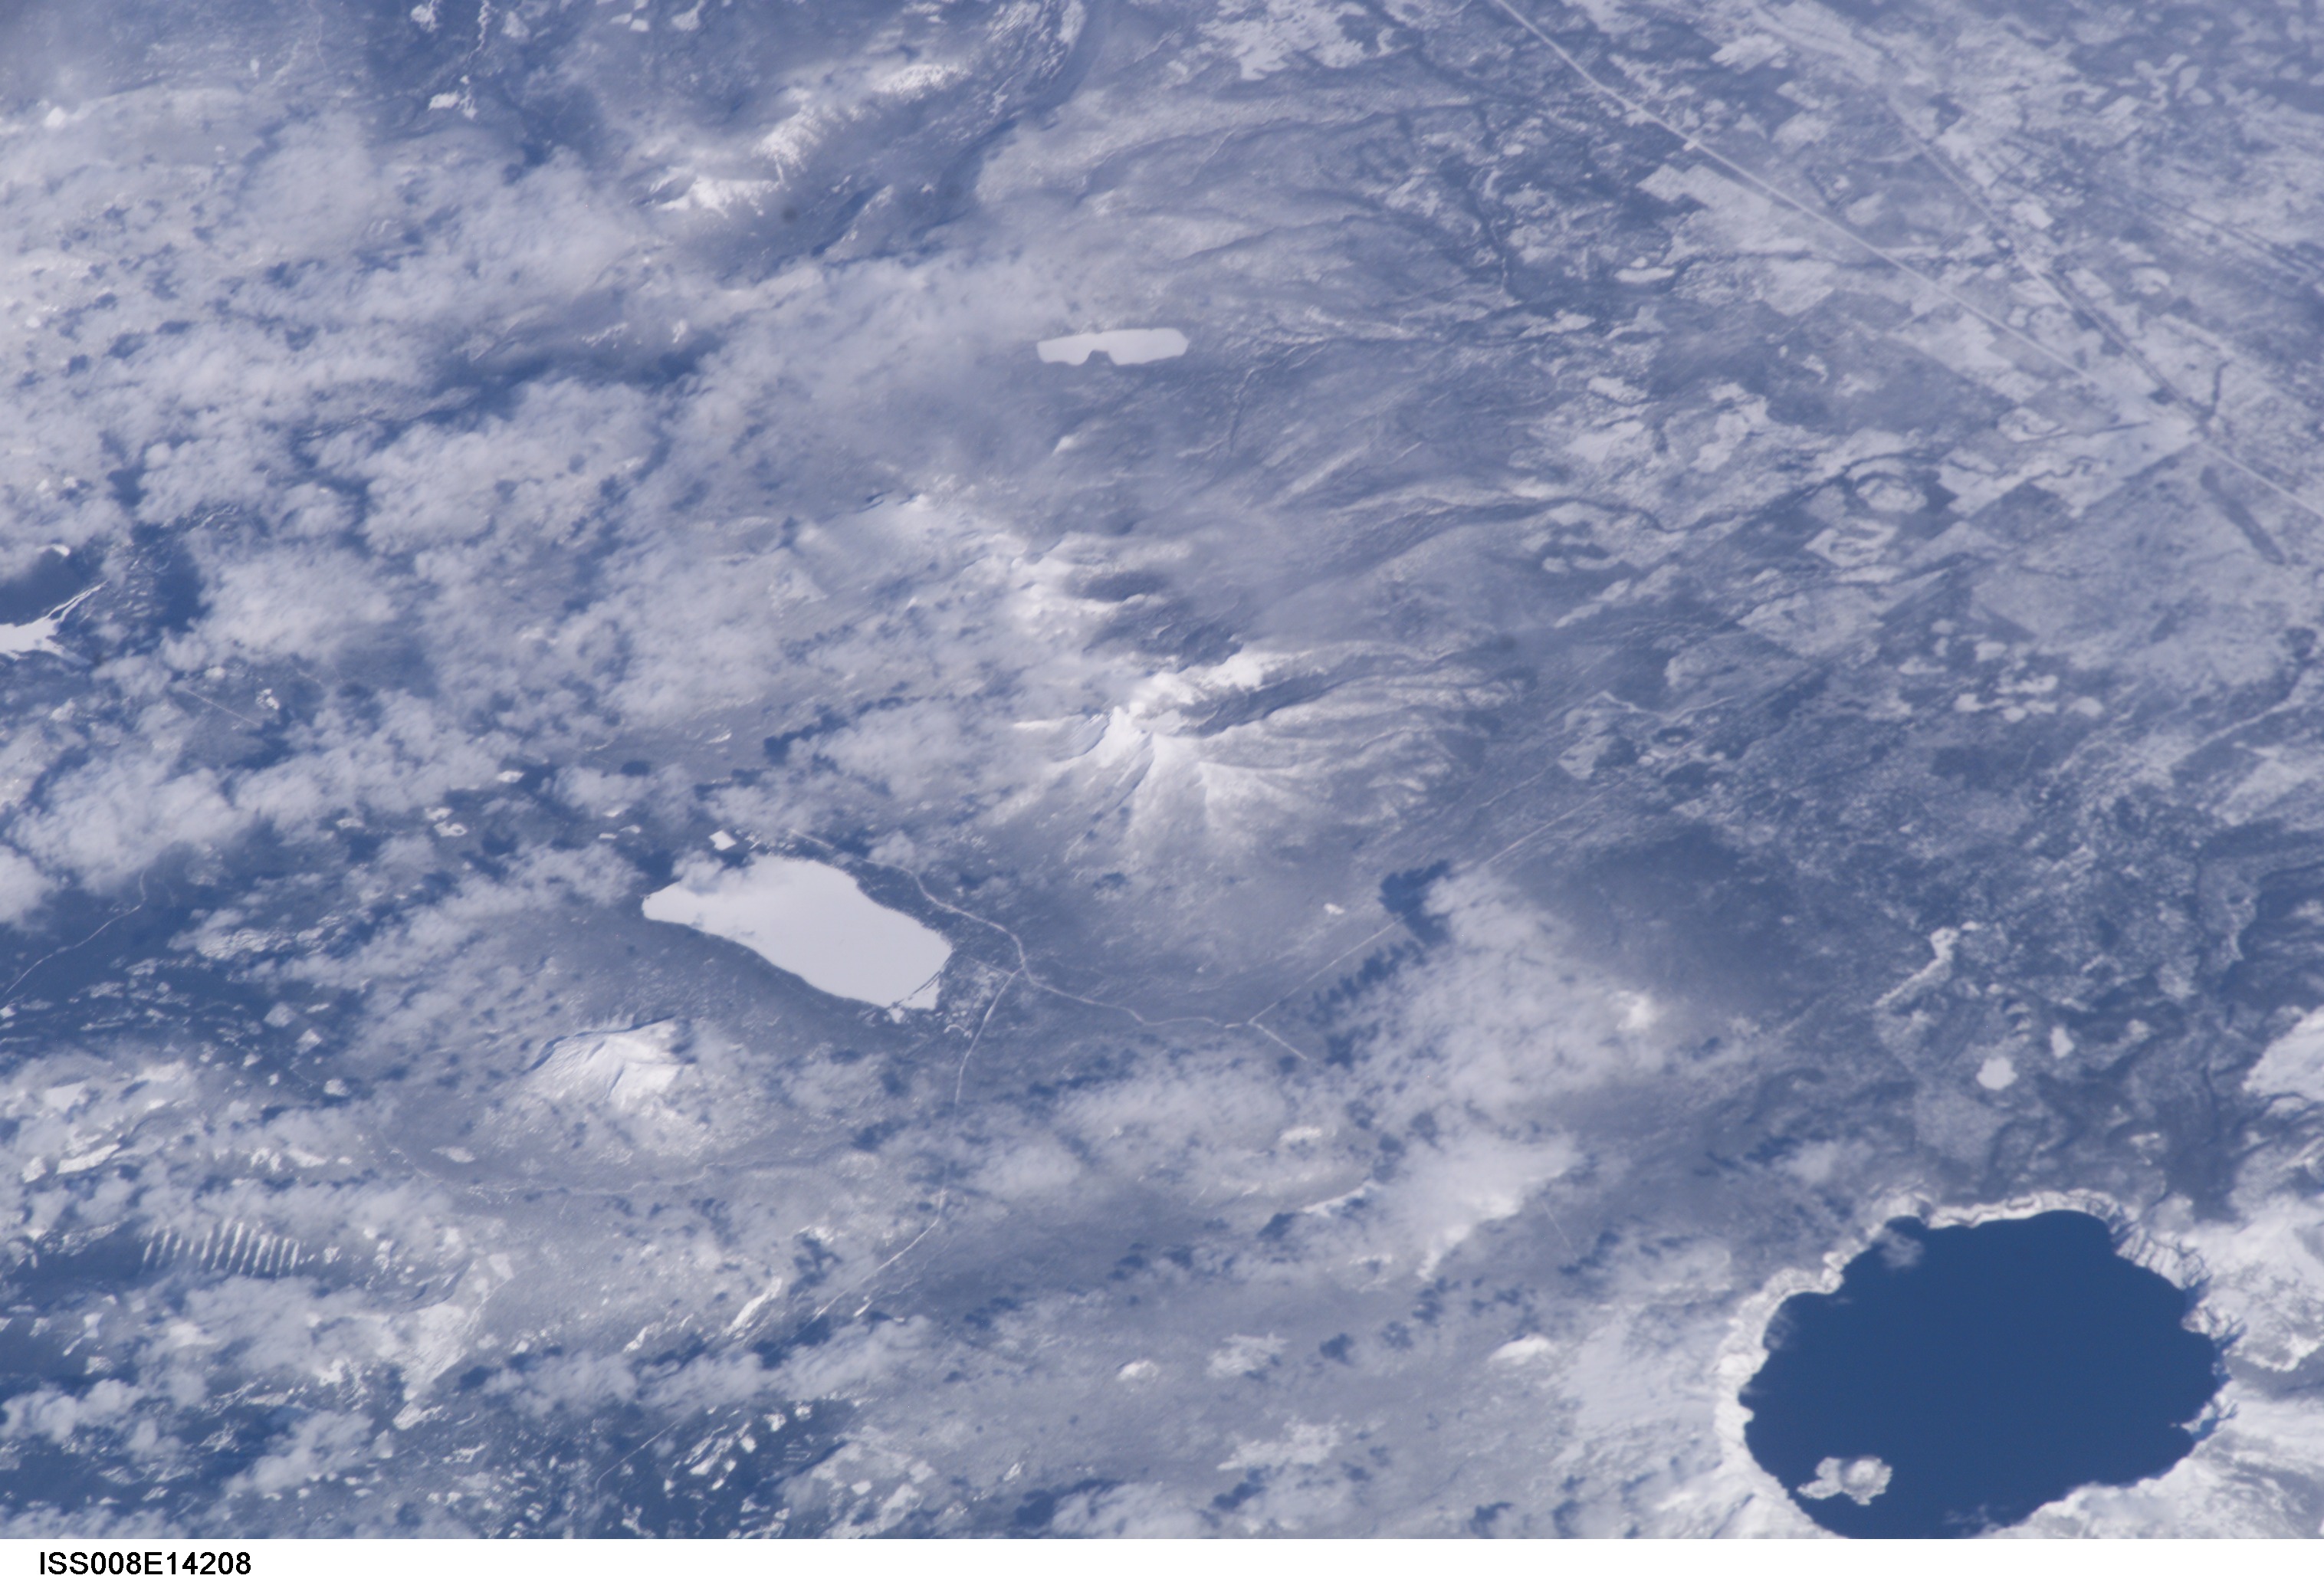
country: USA-OREGON
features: L.
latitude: 43.1
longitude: -122.1
